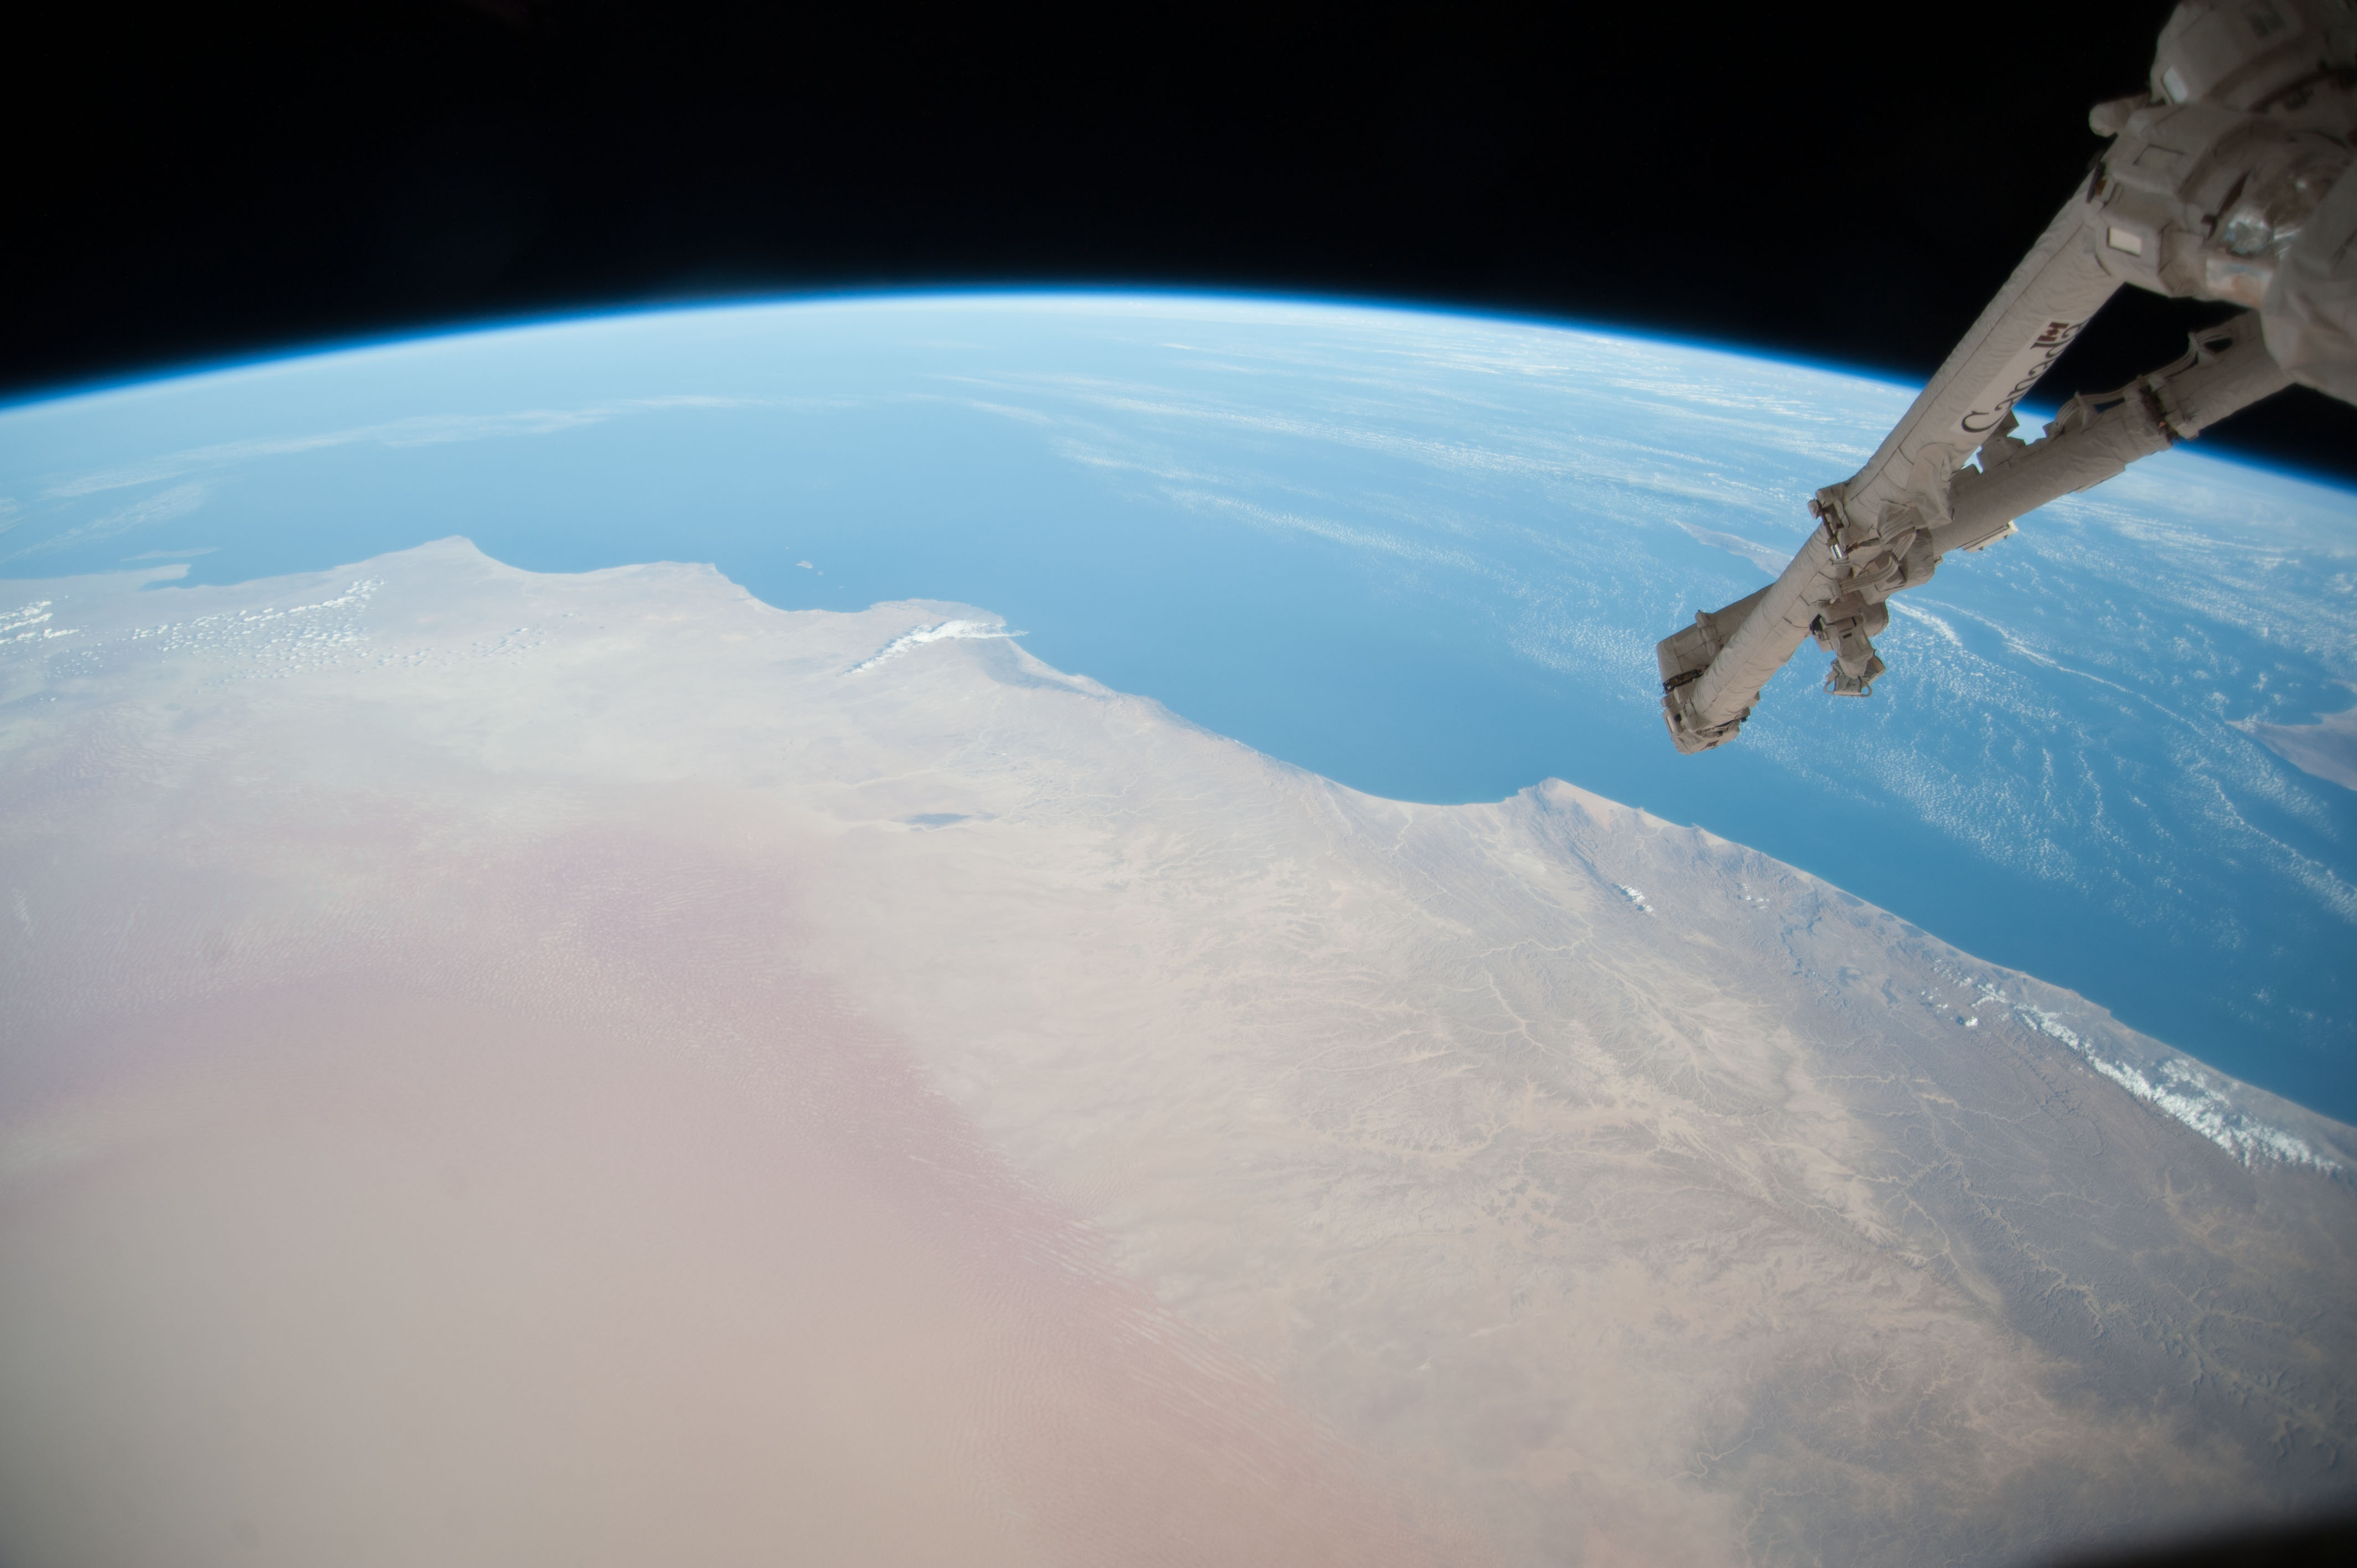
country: YEMEN
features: HABARUT, DESERT, MOUNTAINS, ARABIAN SEA, EARTH LIMB
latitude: 17.2
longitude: 52.6
